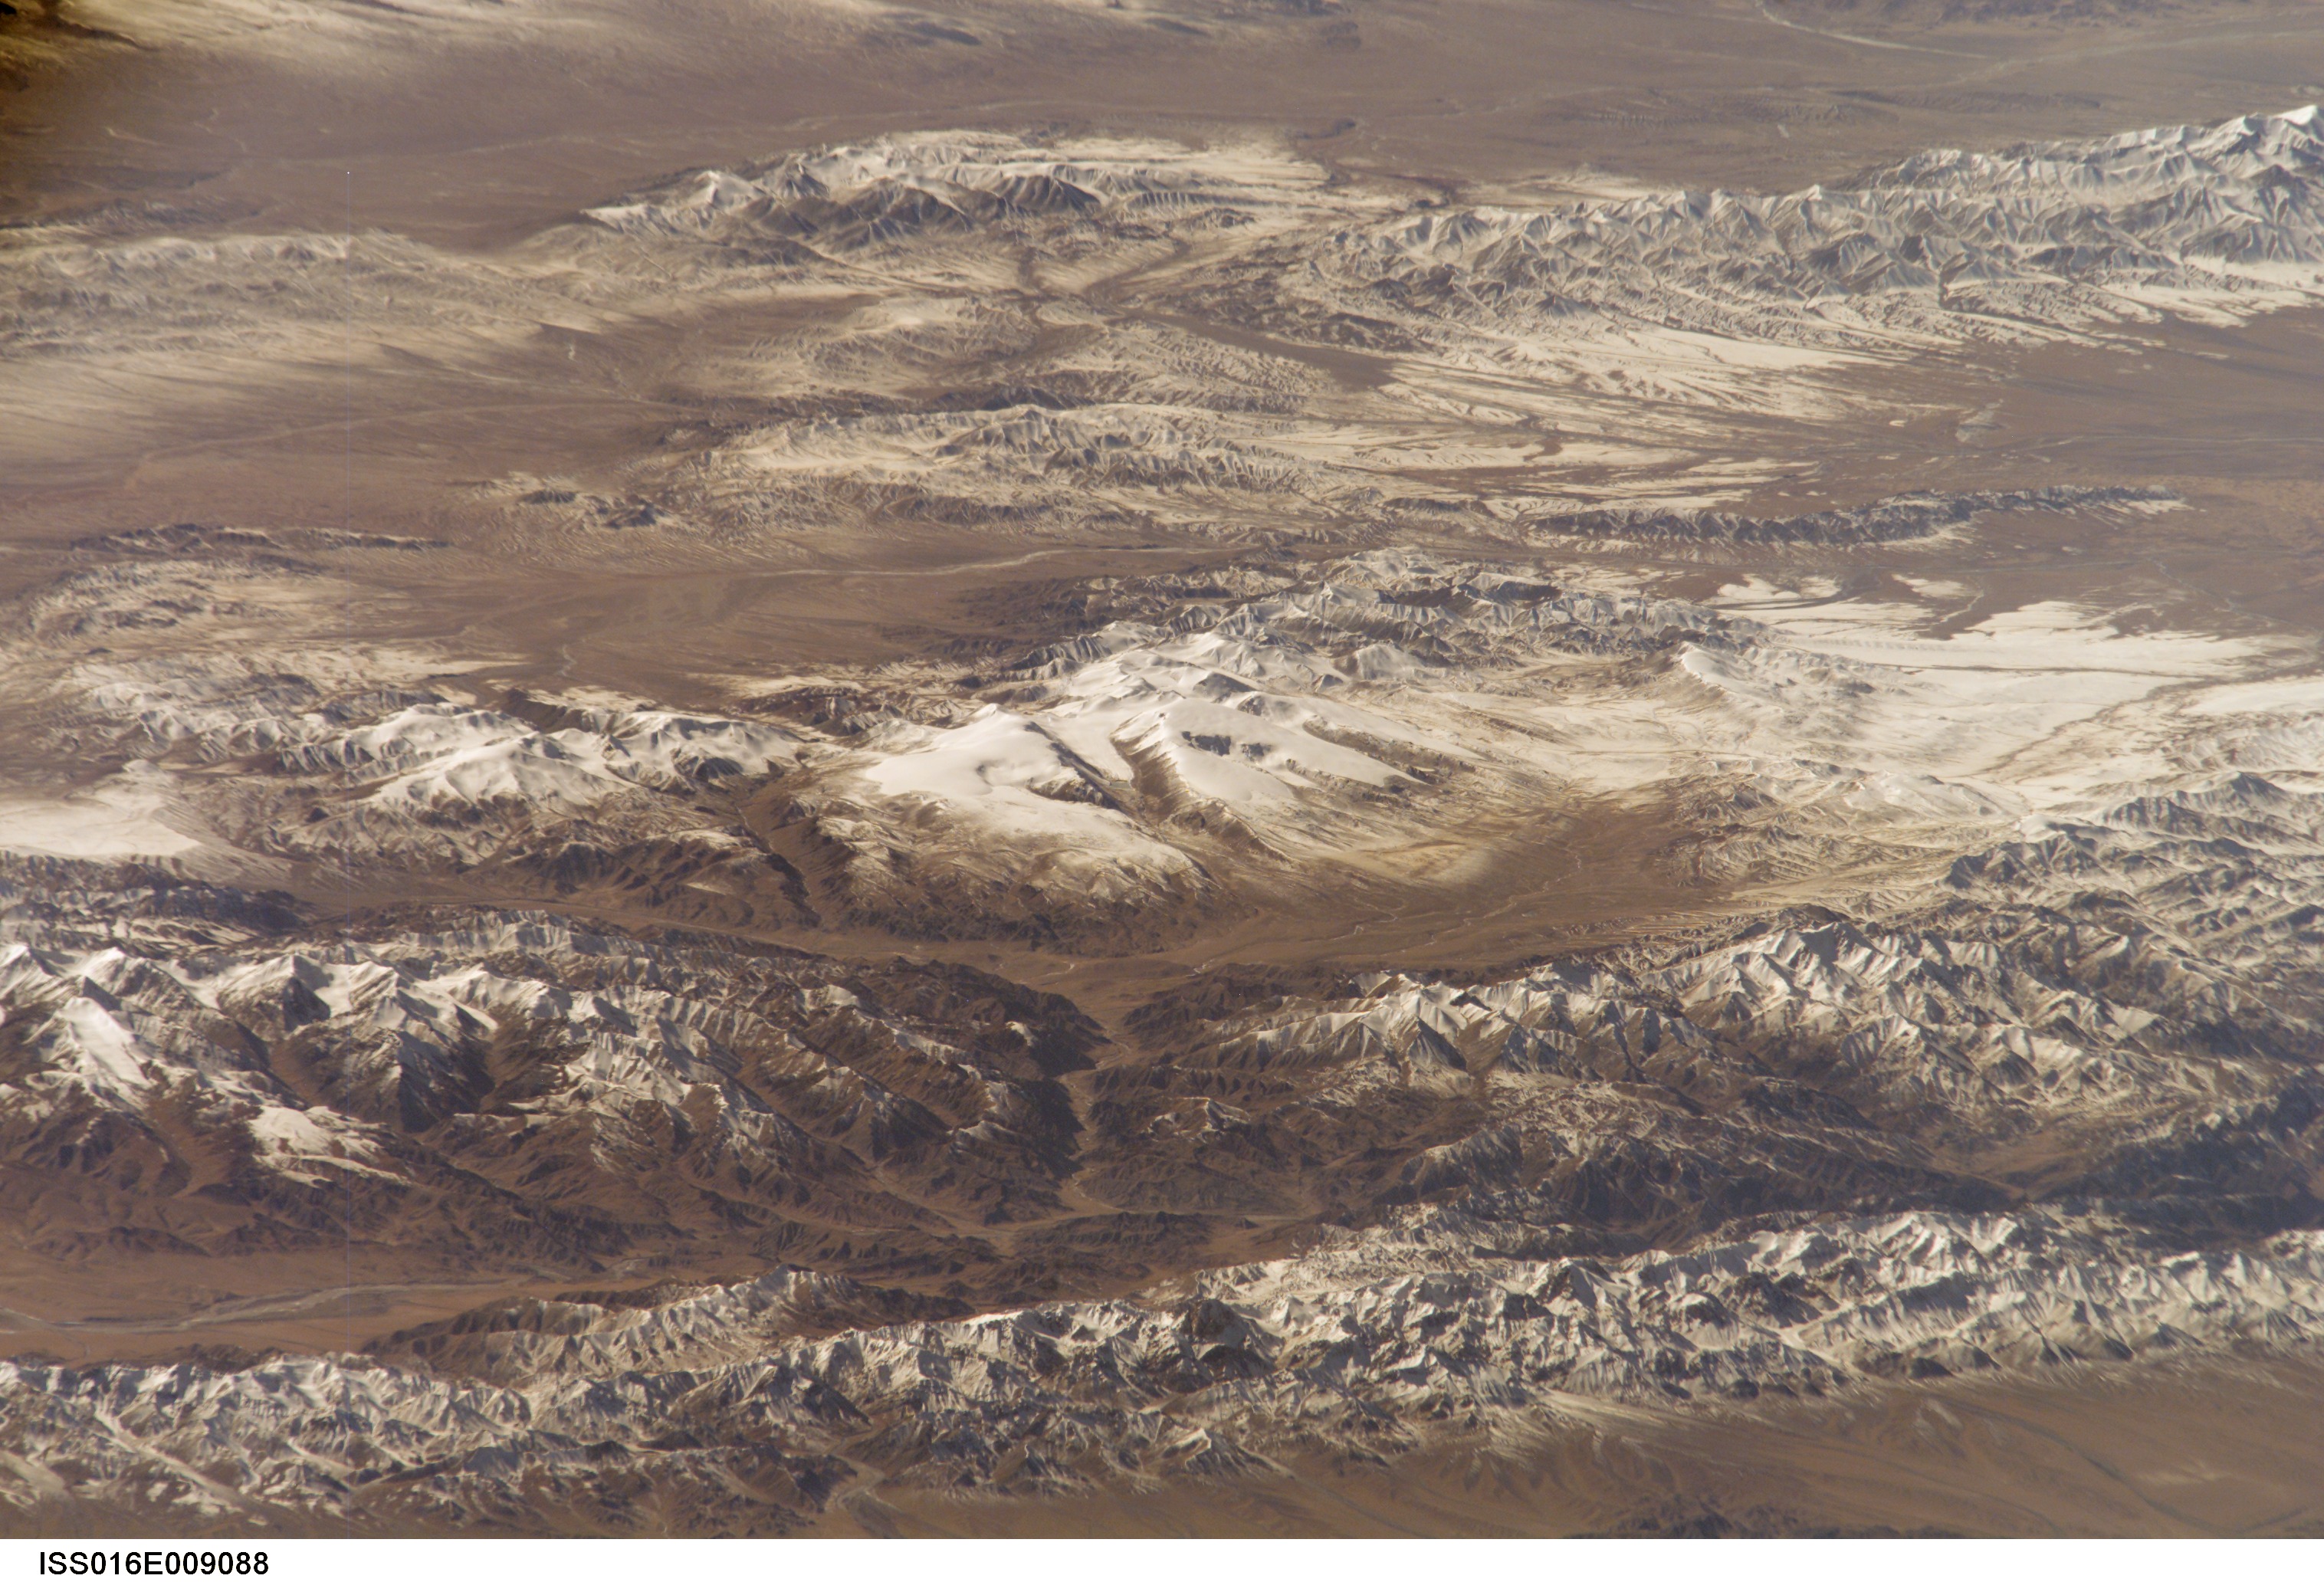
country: CHINA
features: SHULE MTS., SHULE RIVER, SNOW
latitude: 38.7
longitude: 97.2
